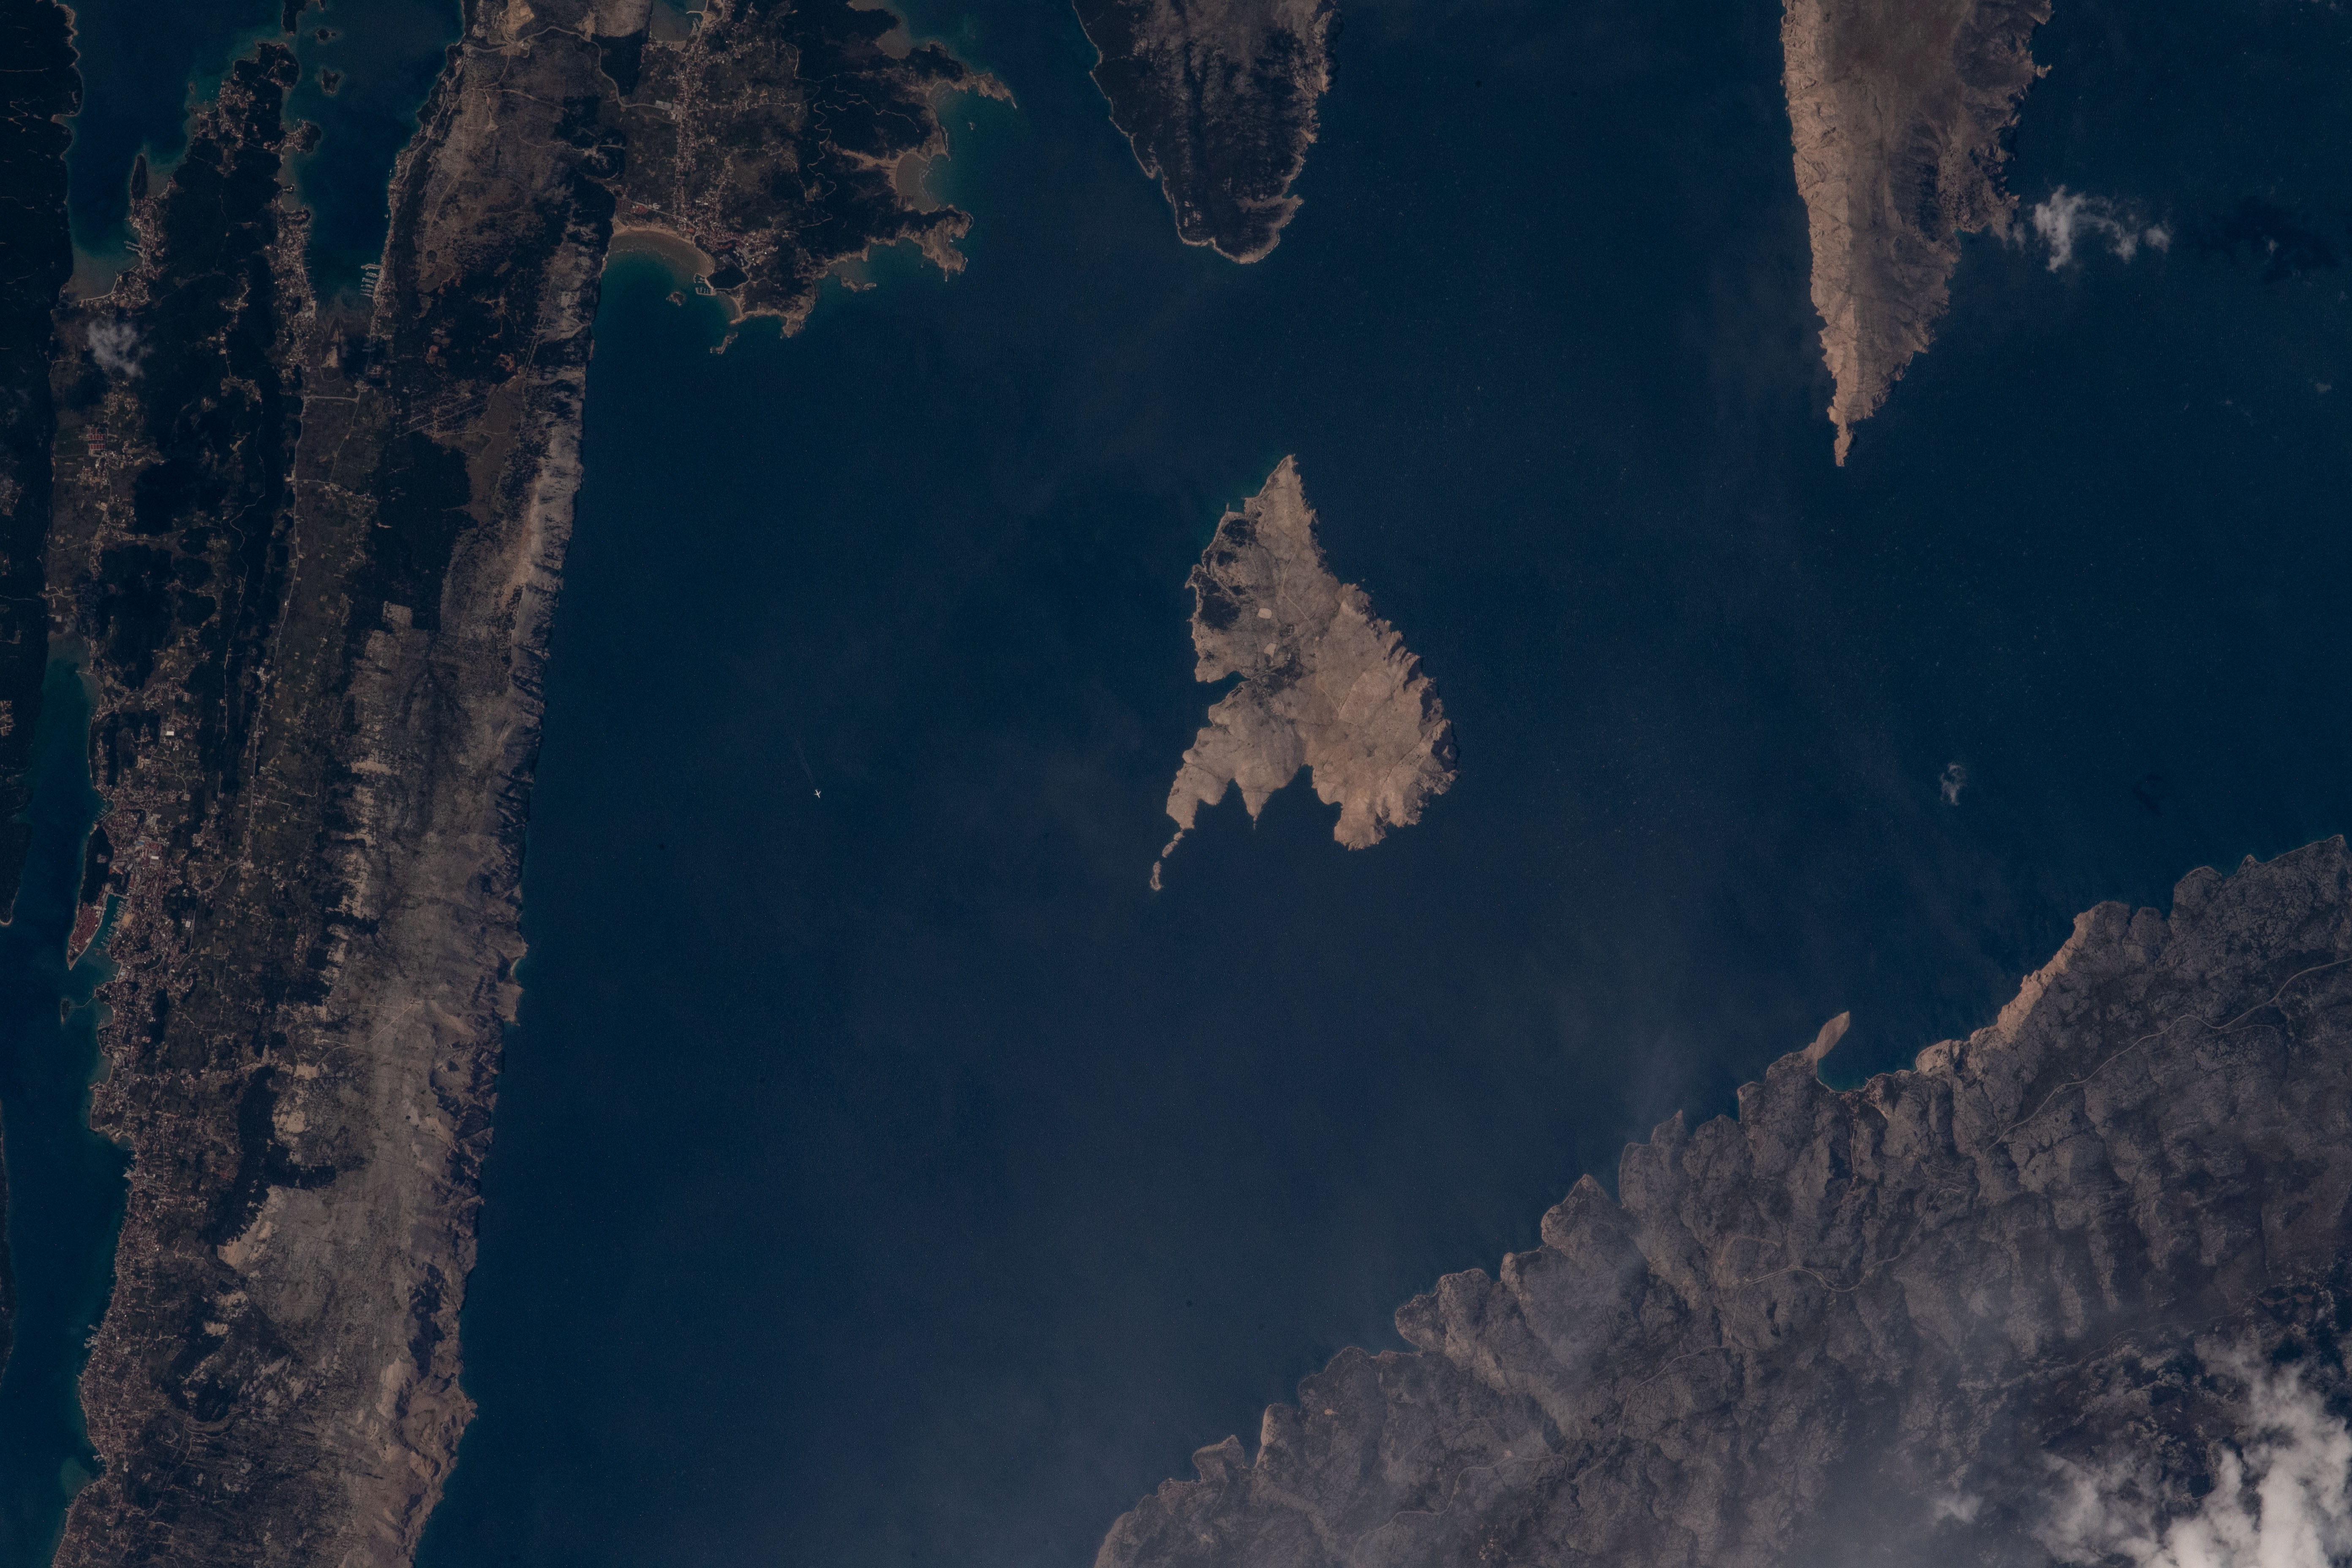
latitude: 44.8
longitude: 14.8
